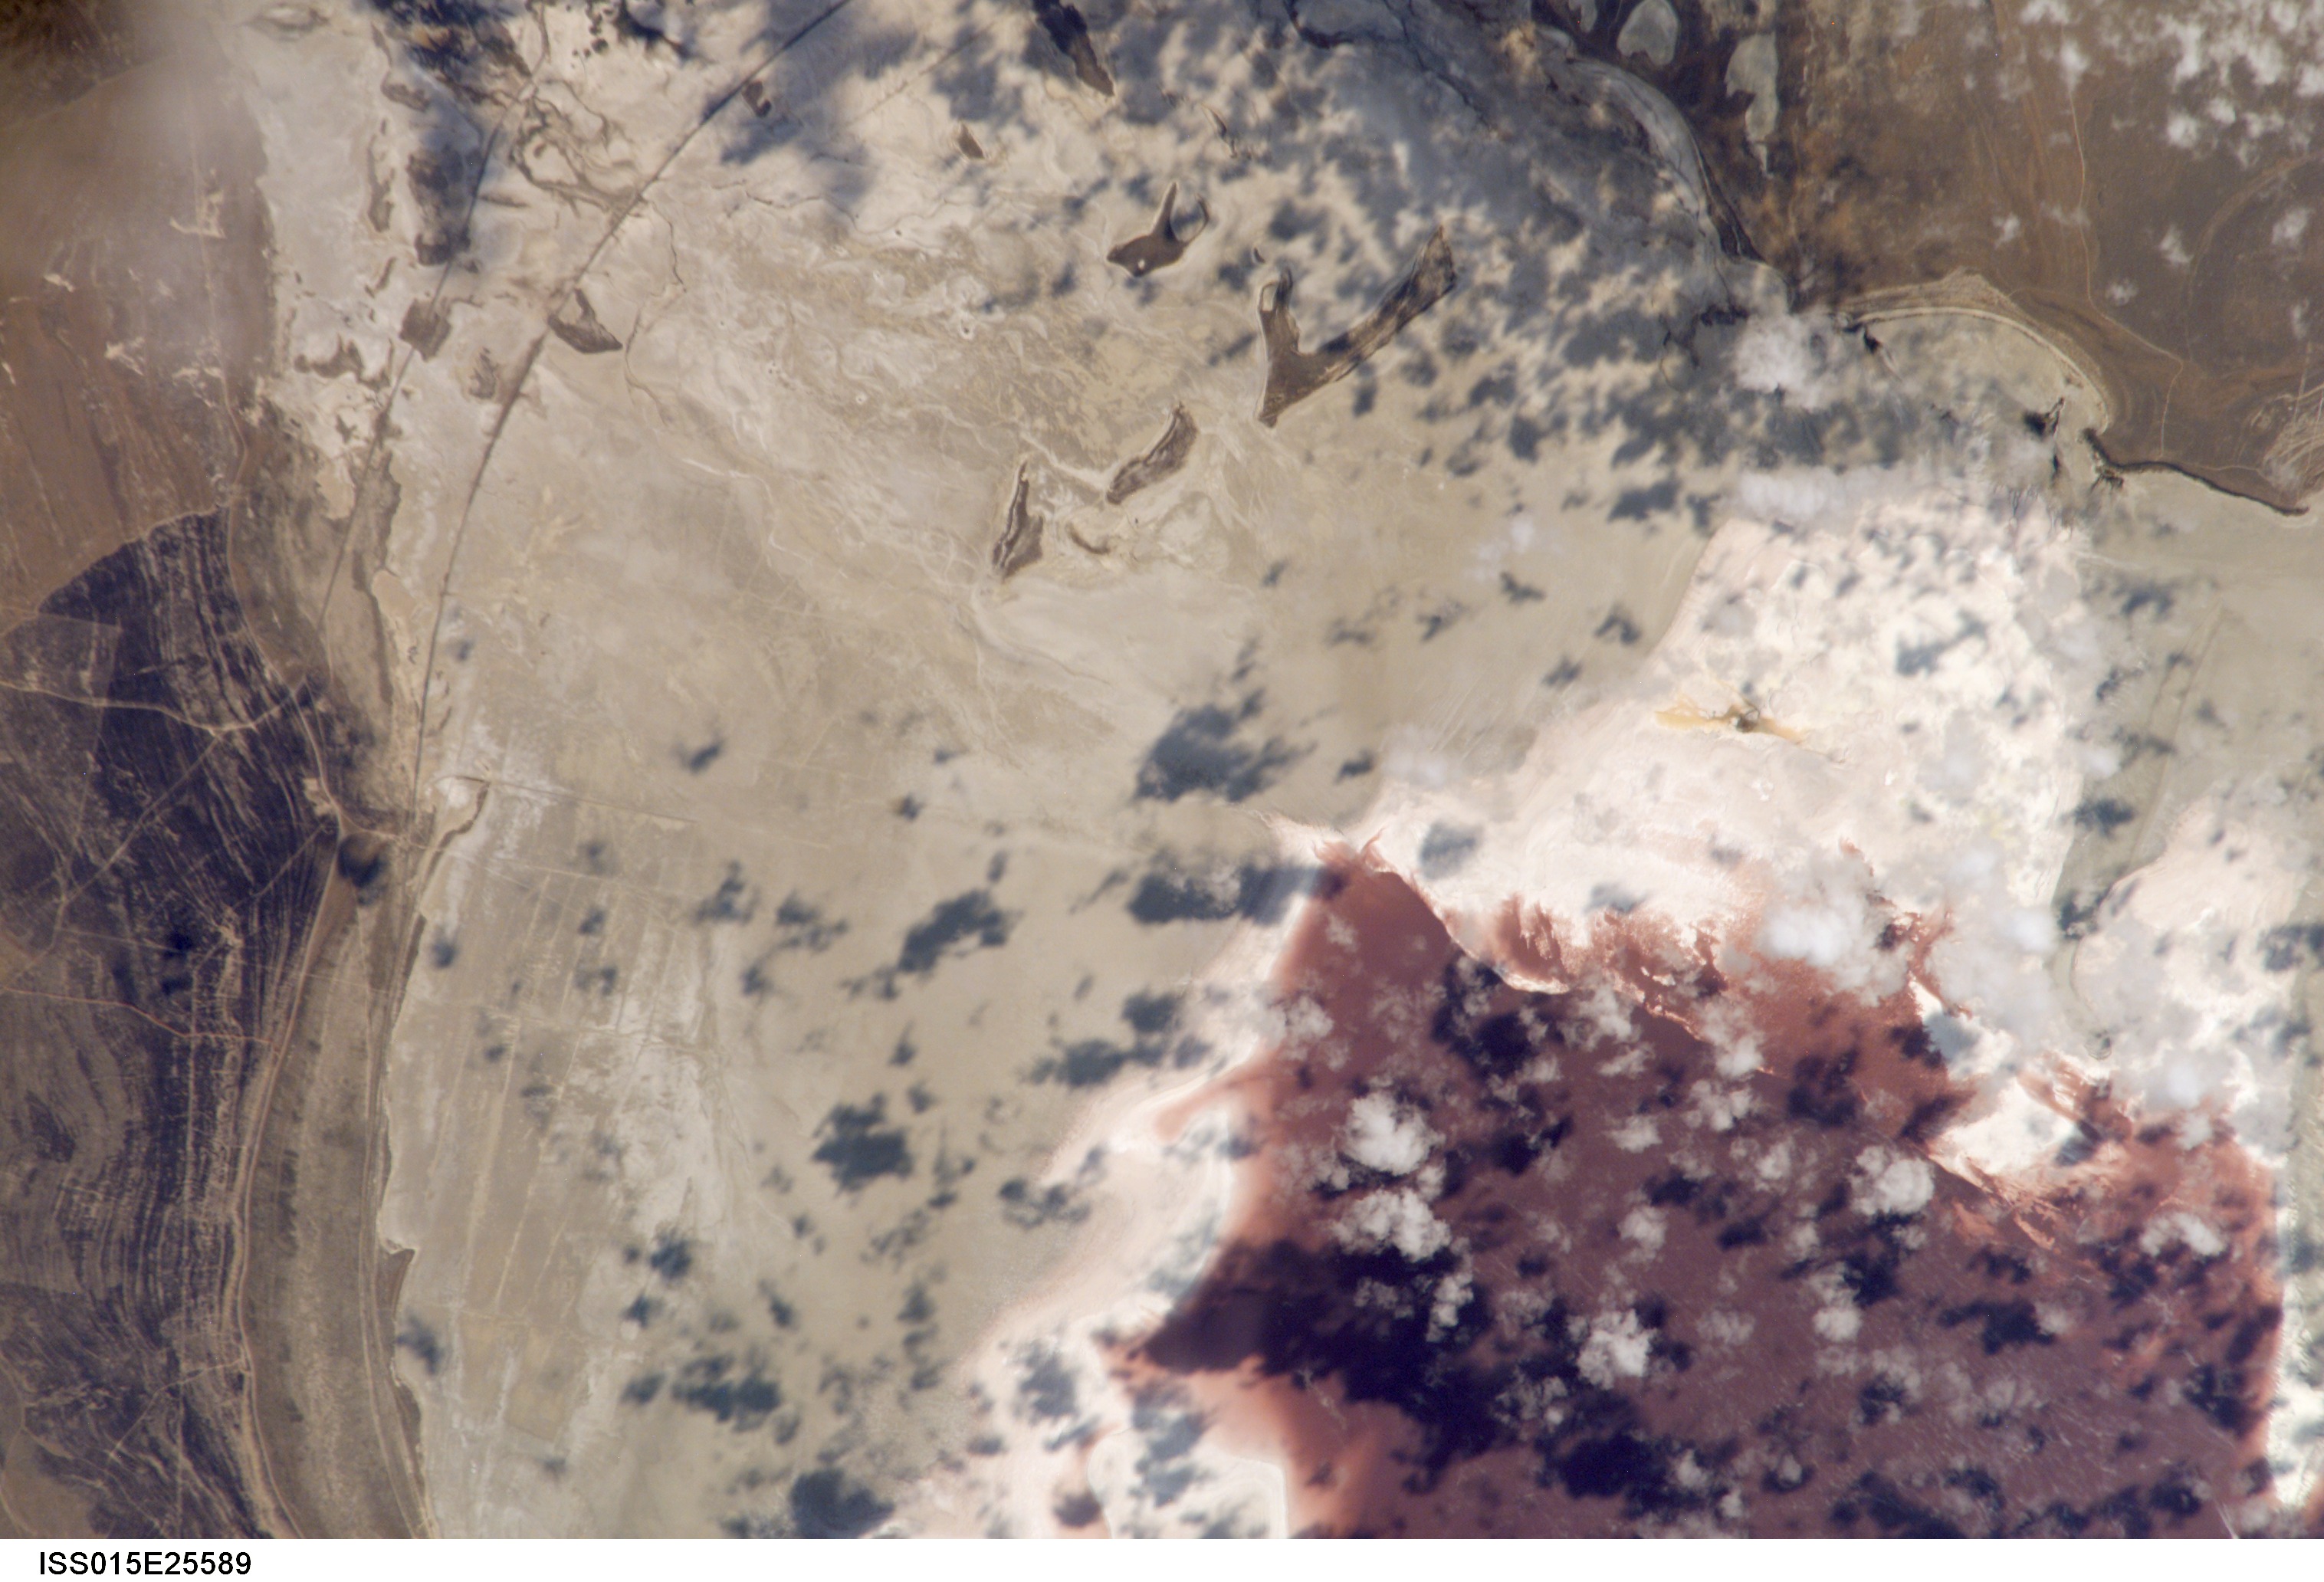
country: USA-UTAH
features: SPRING B., SALT WELLS FLAT
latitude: 41.7
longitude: -112.8
